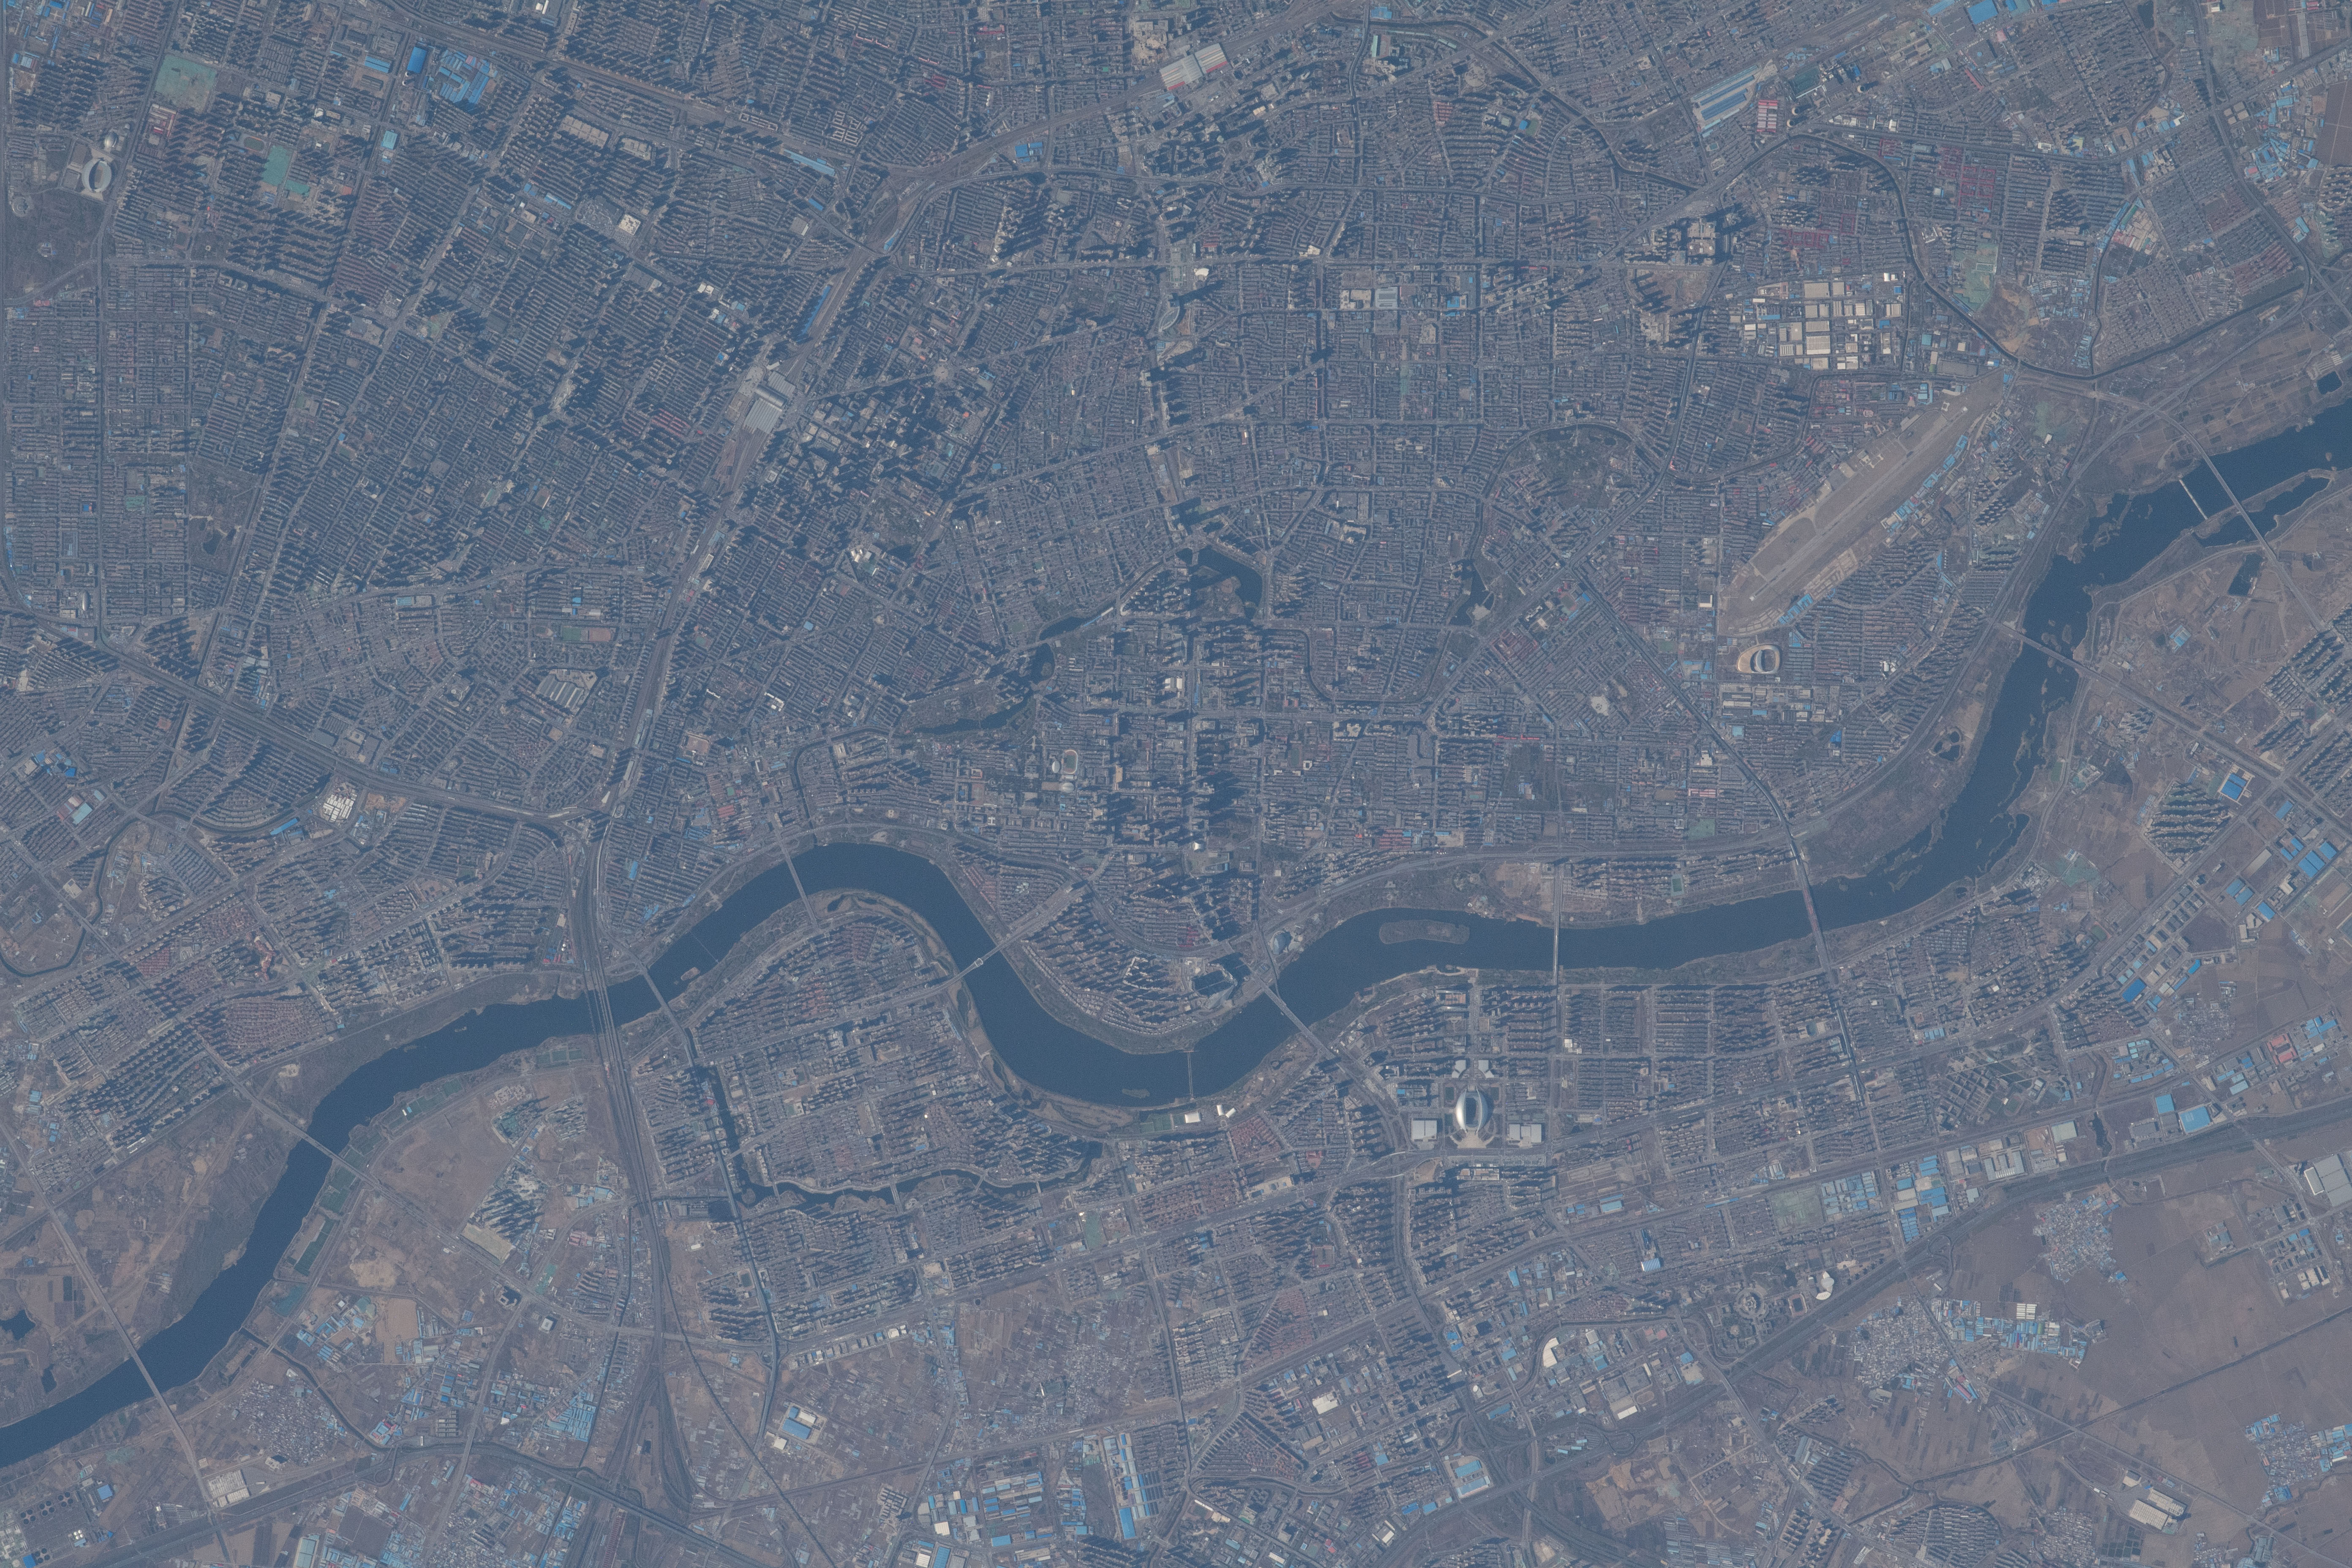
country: CHINA
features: TAIZI RIVER, GUJIAZI
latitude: 41.8
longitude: 123.4
